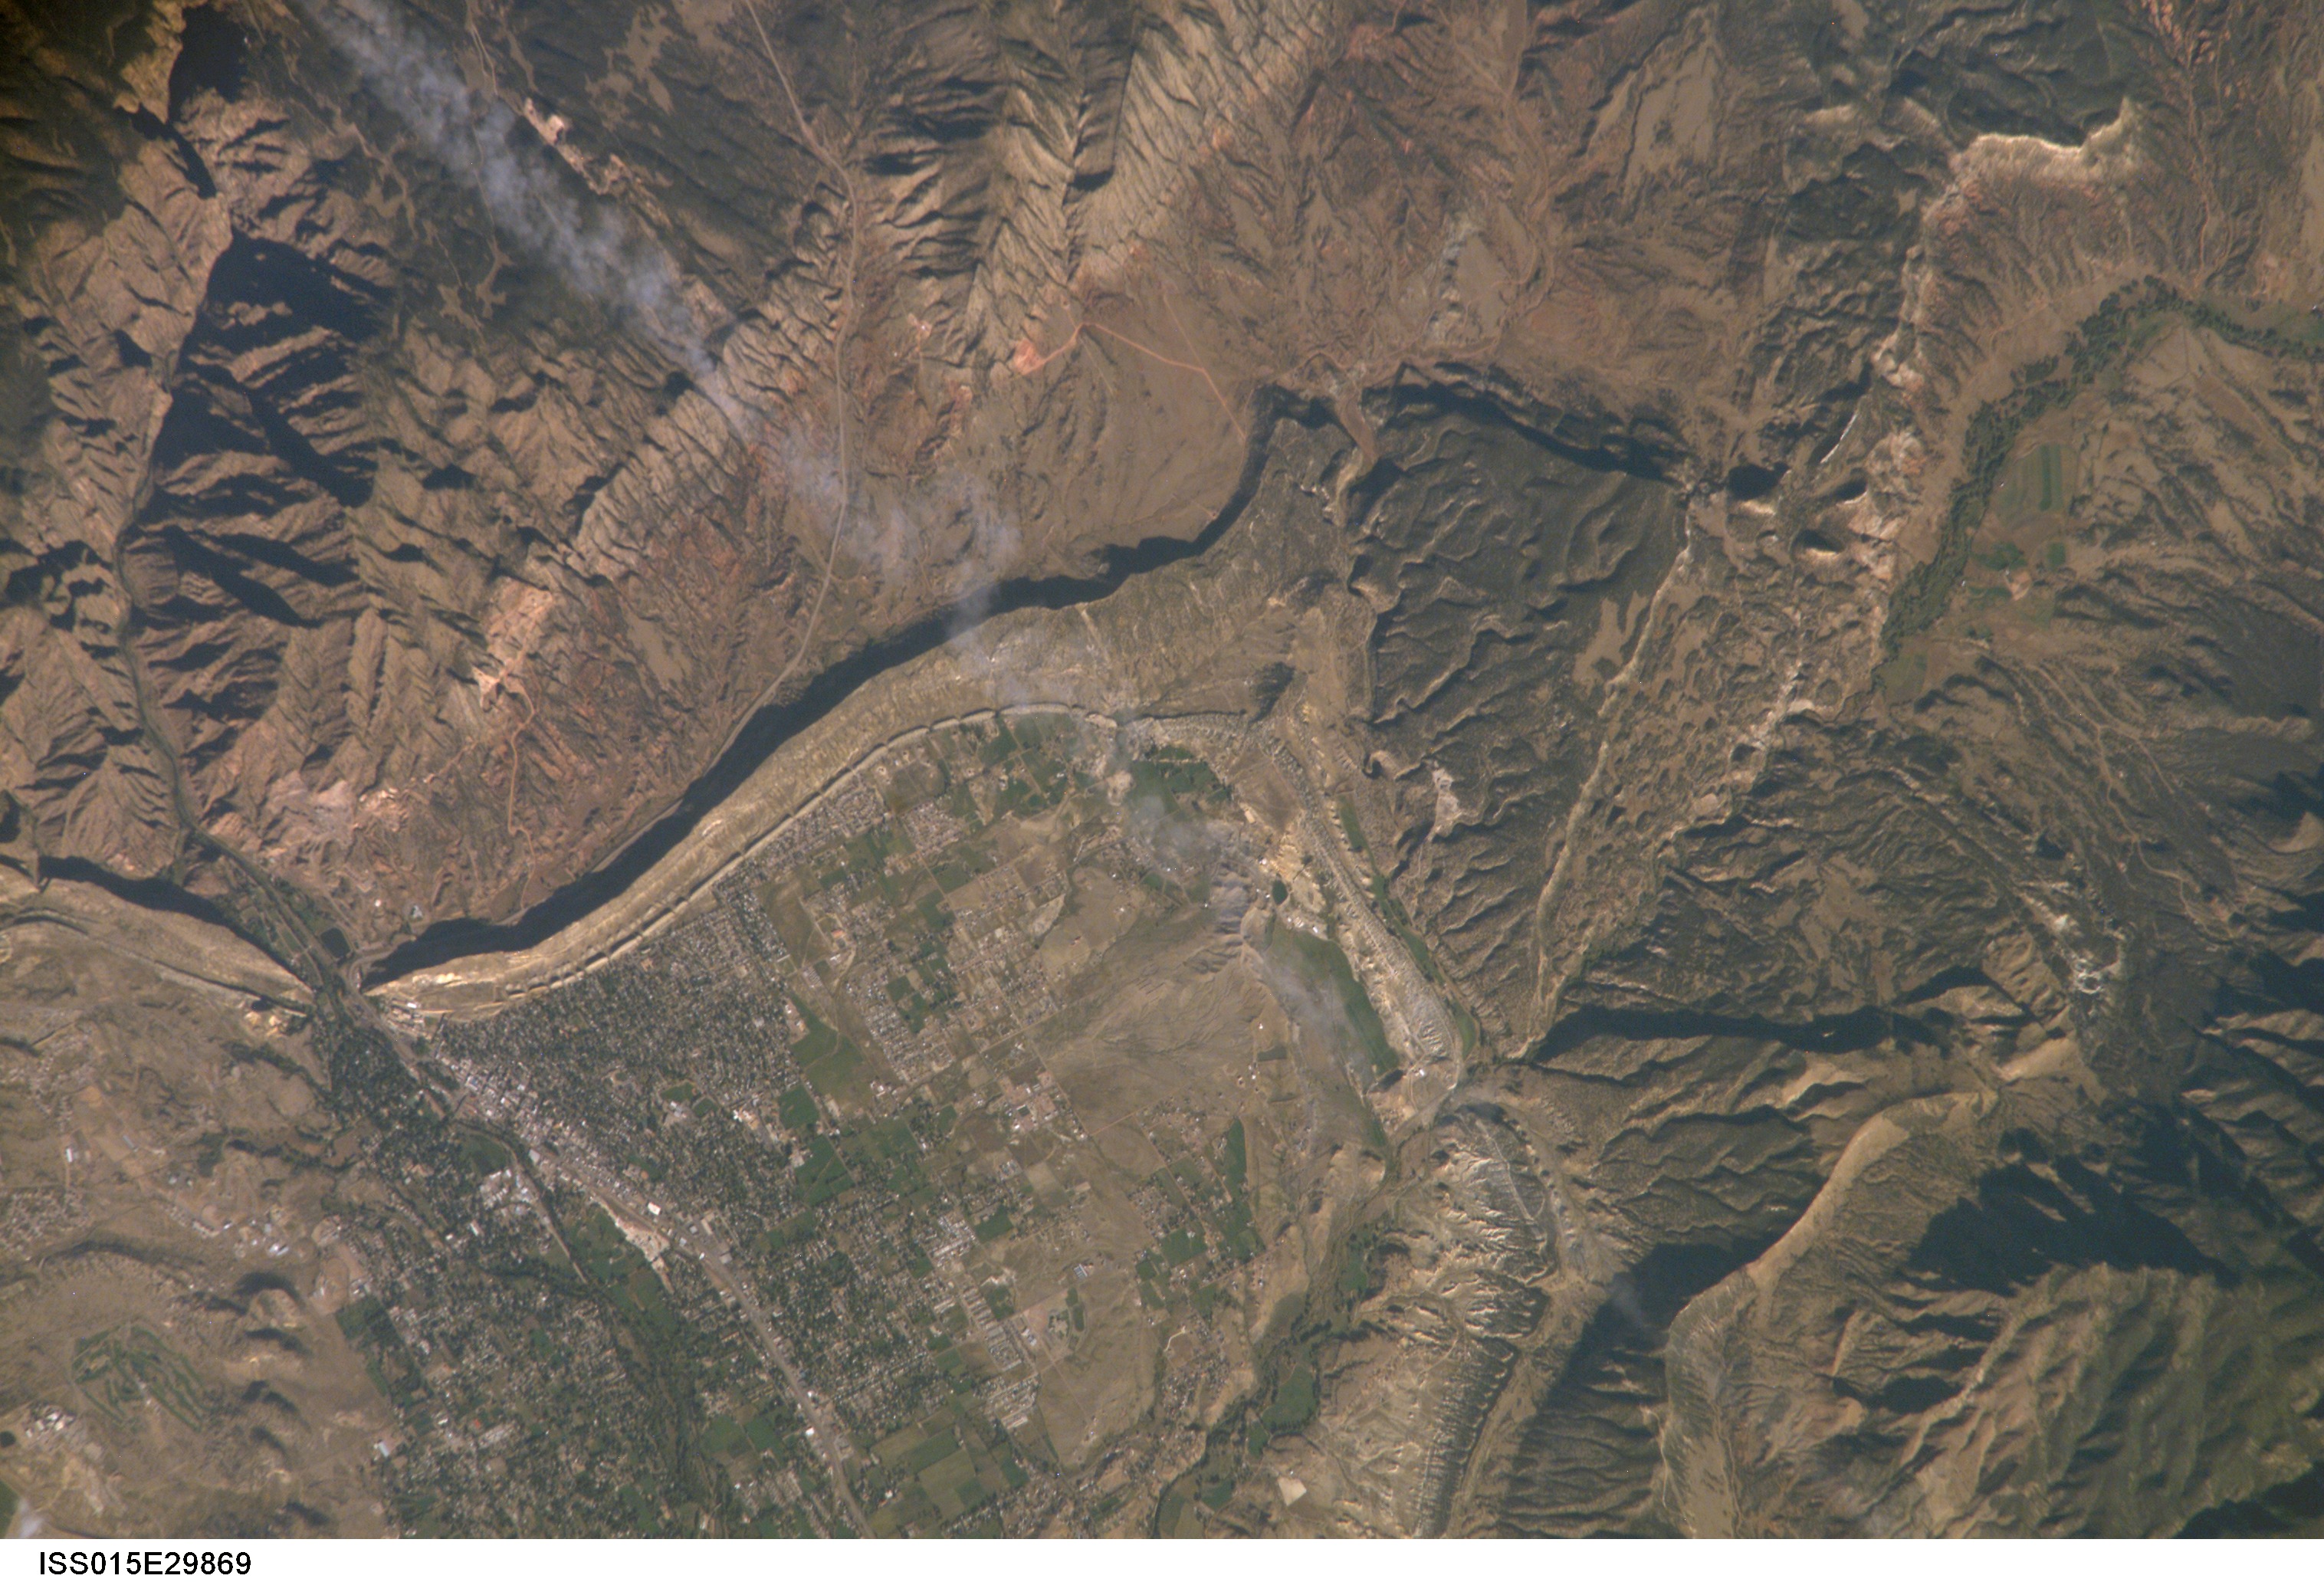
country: USA-COLORADO
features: CANON CITY, ARKANSAS R., MTS.
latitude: 38.5
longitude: -105.3
